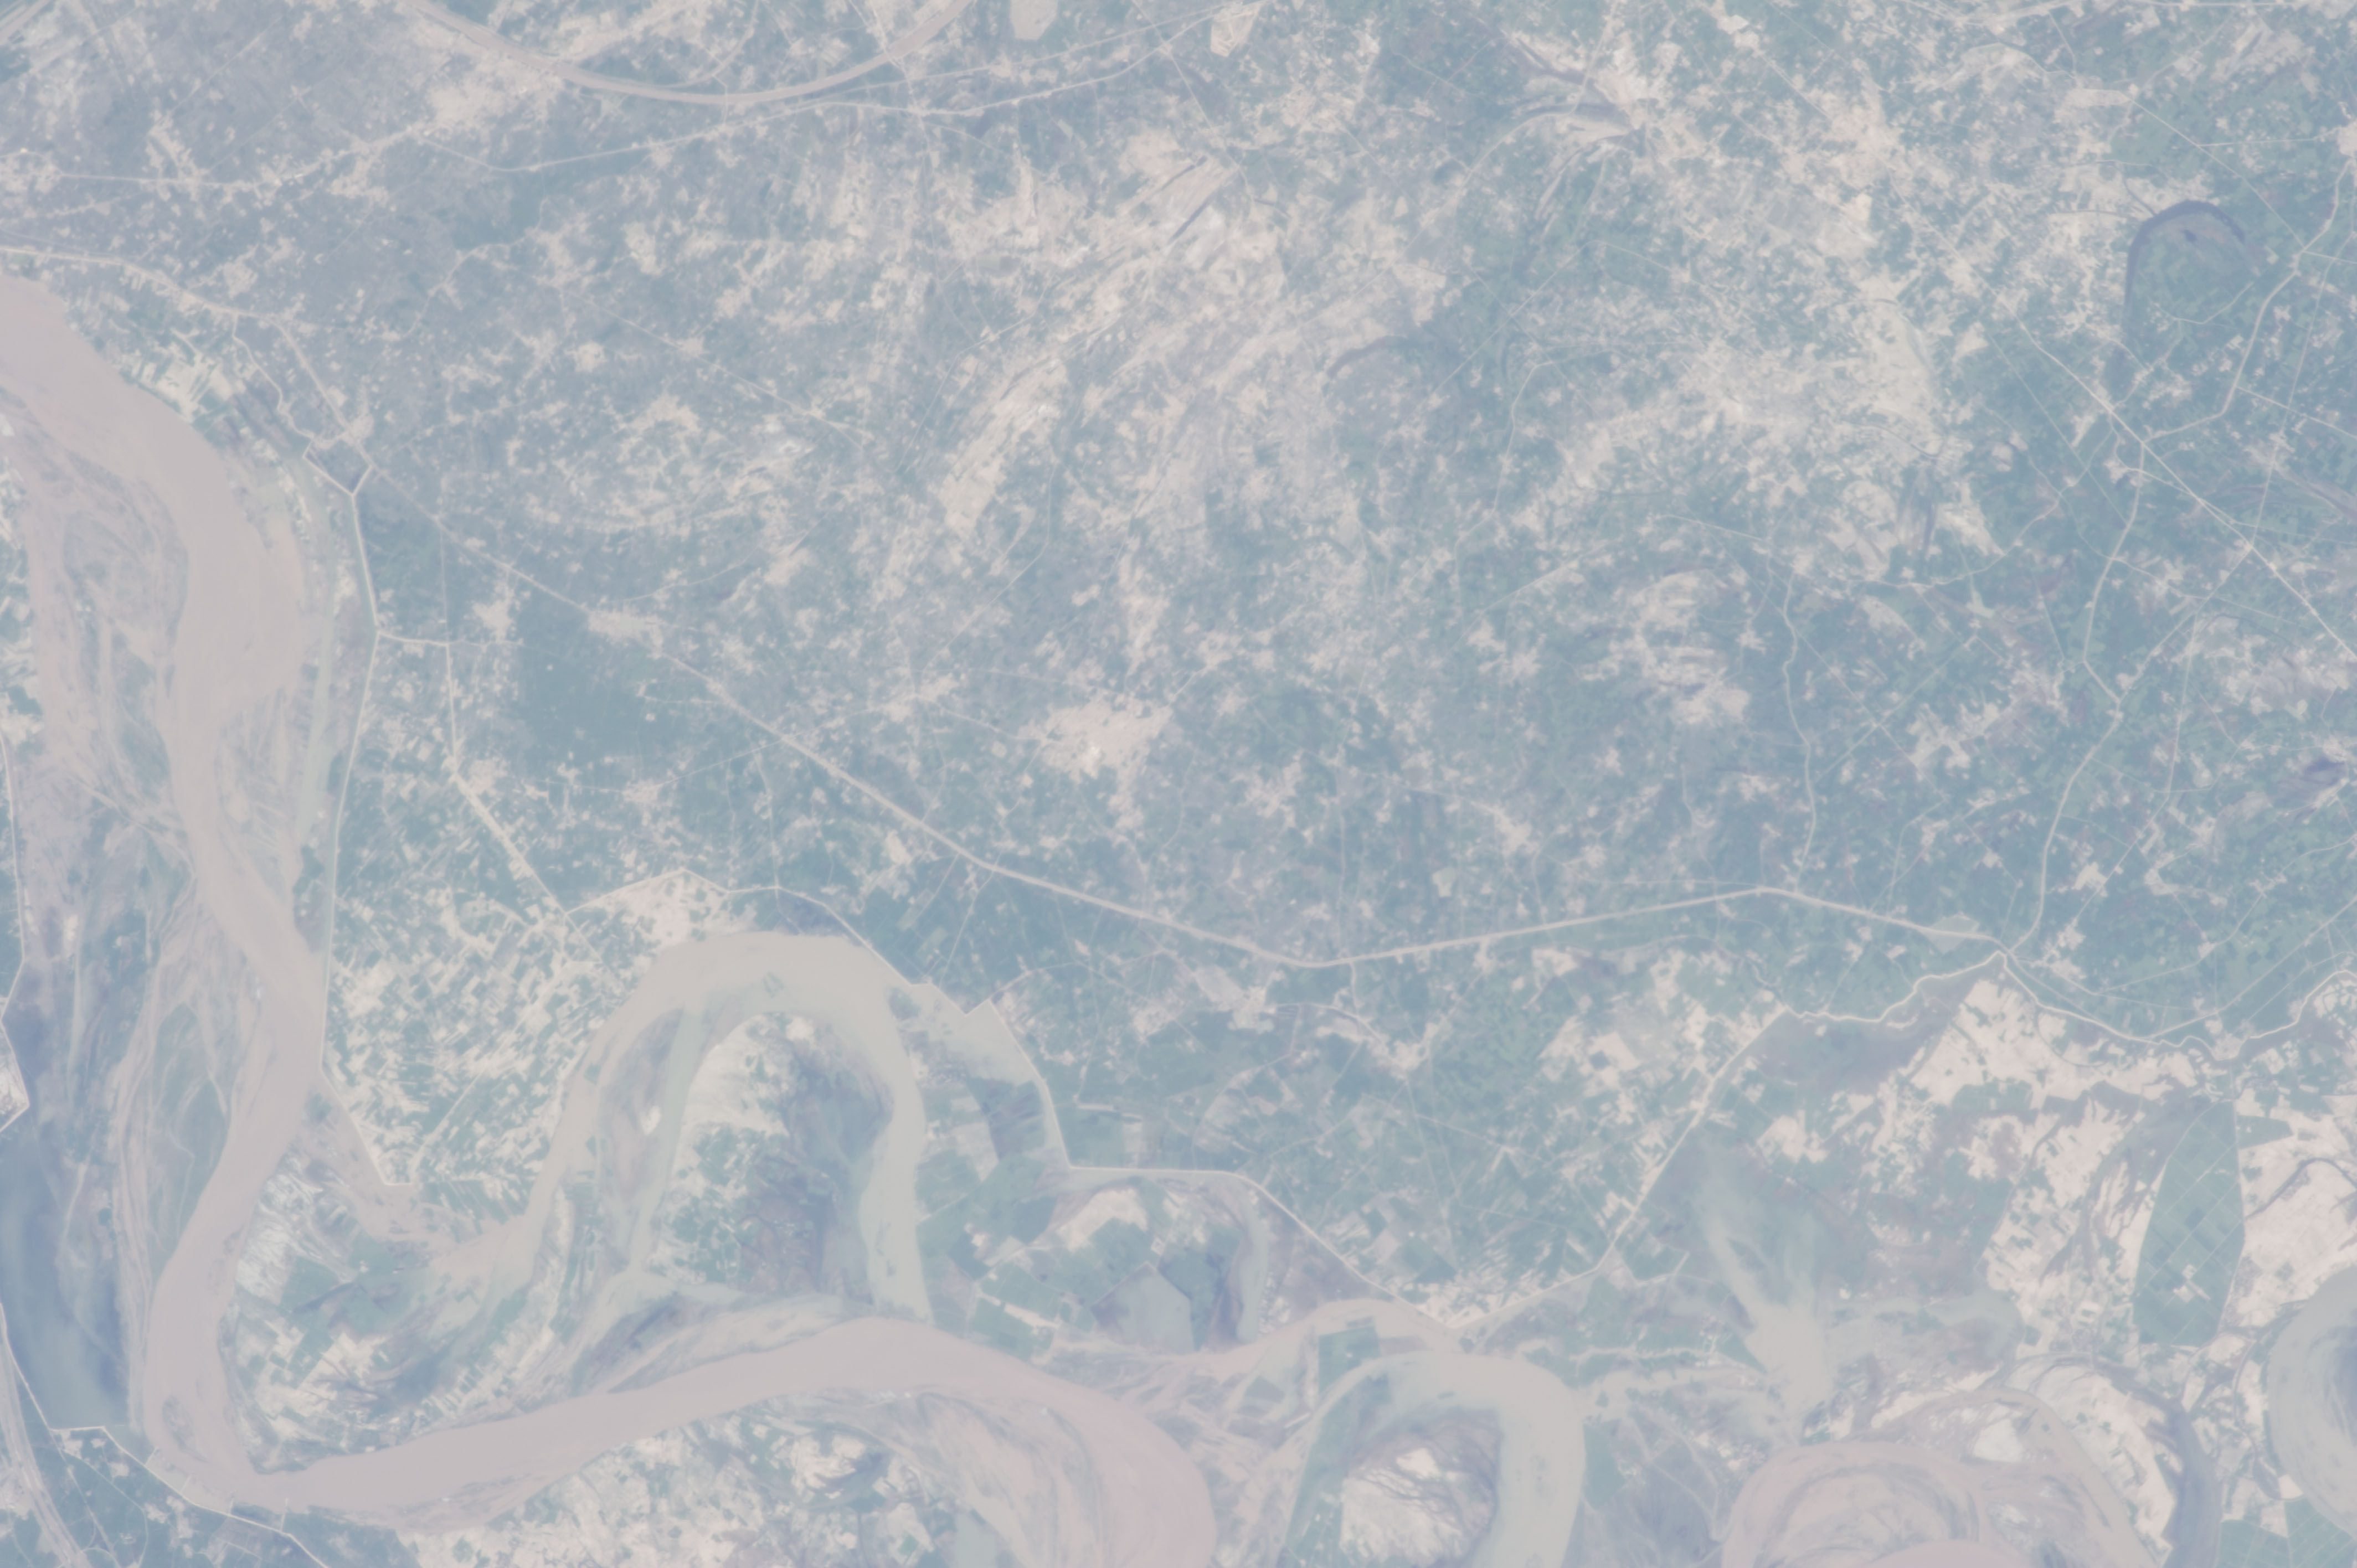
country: PAKISTAN
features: INDUS R., PIRJO GOTH
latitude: 27.6
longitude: 68.5
